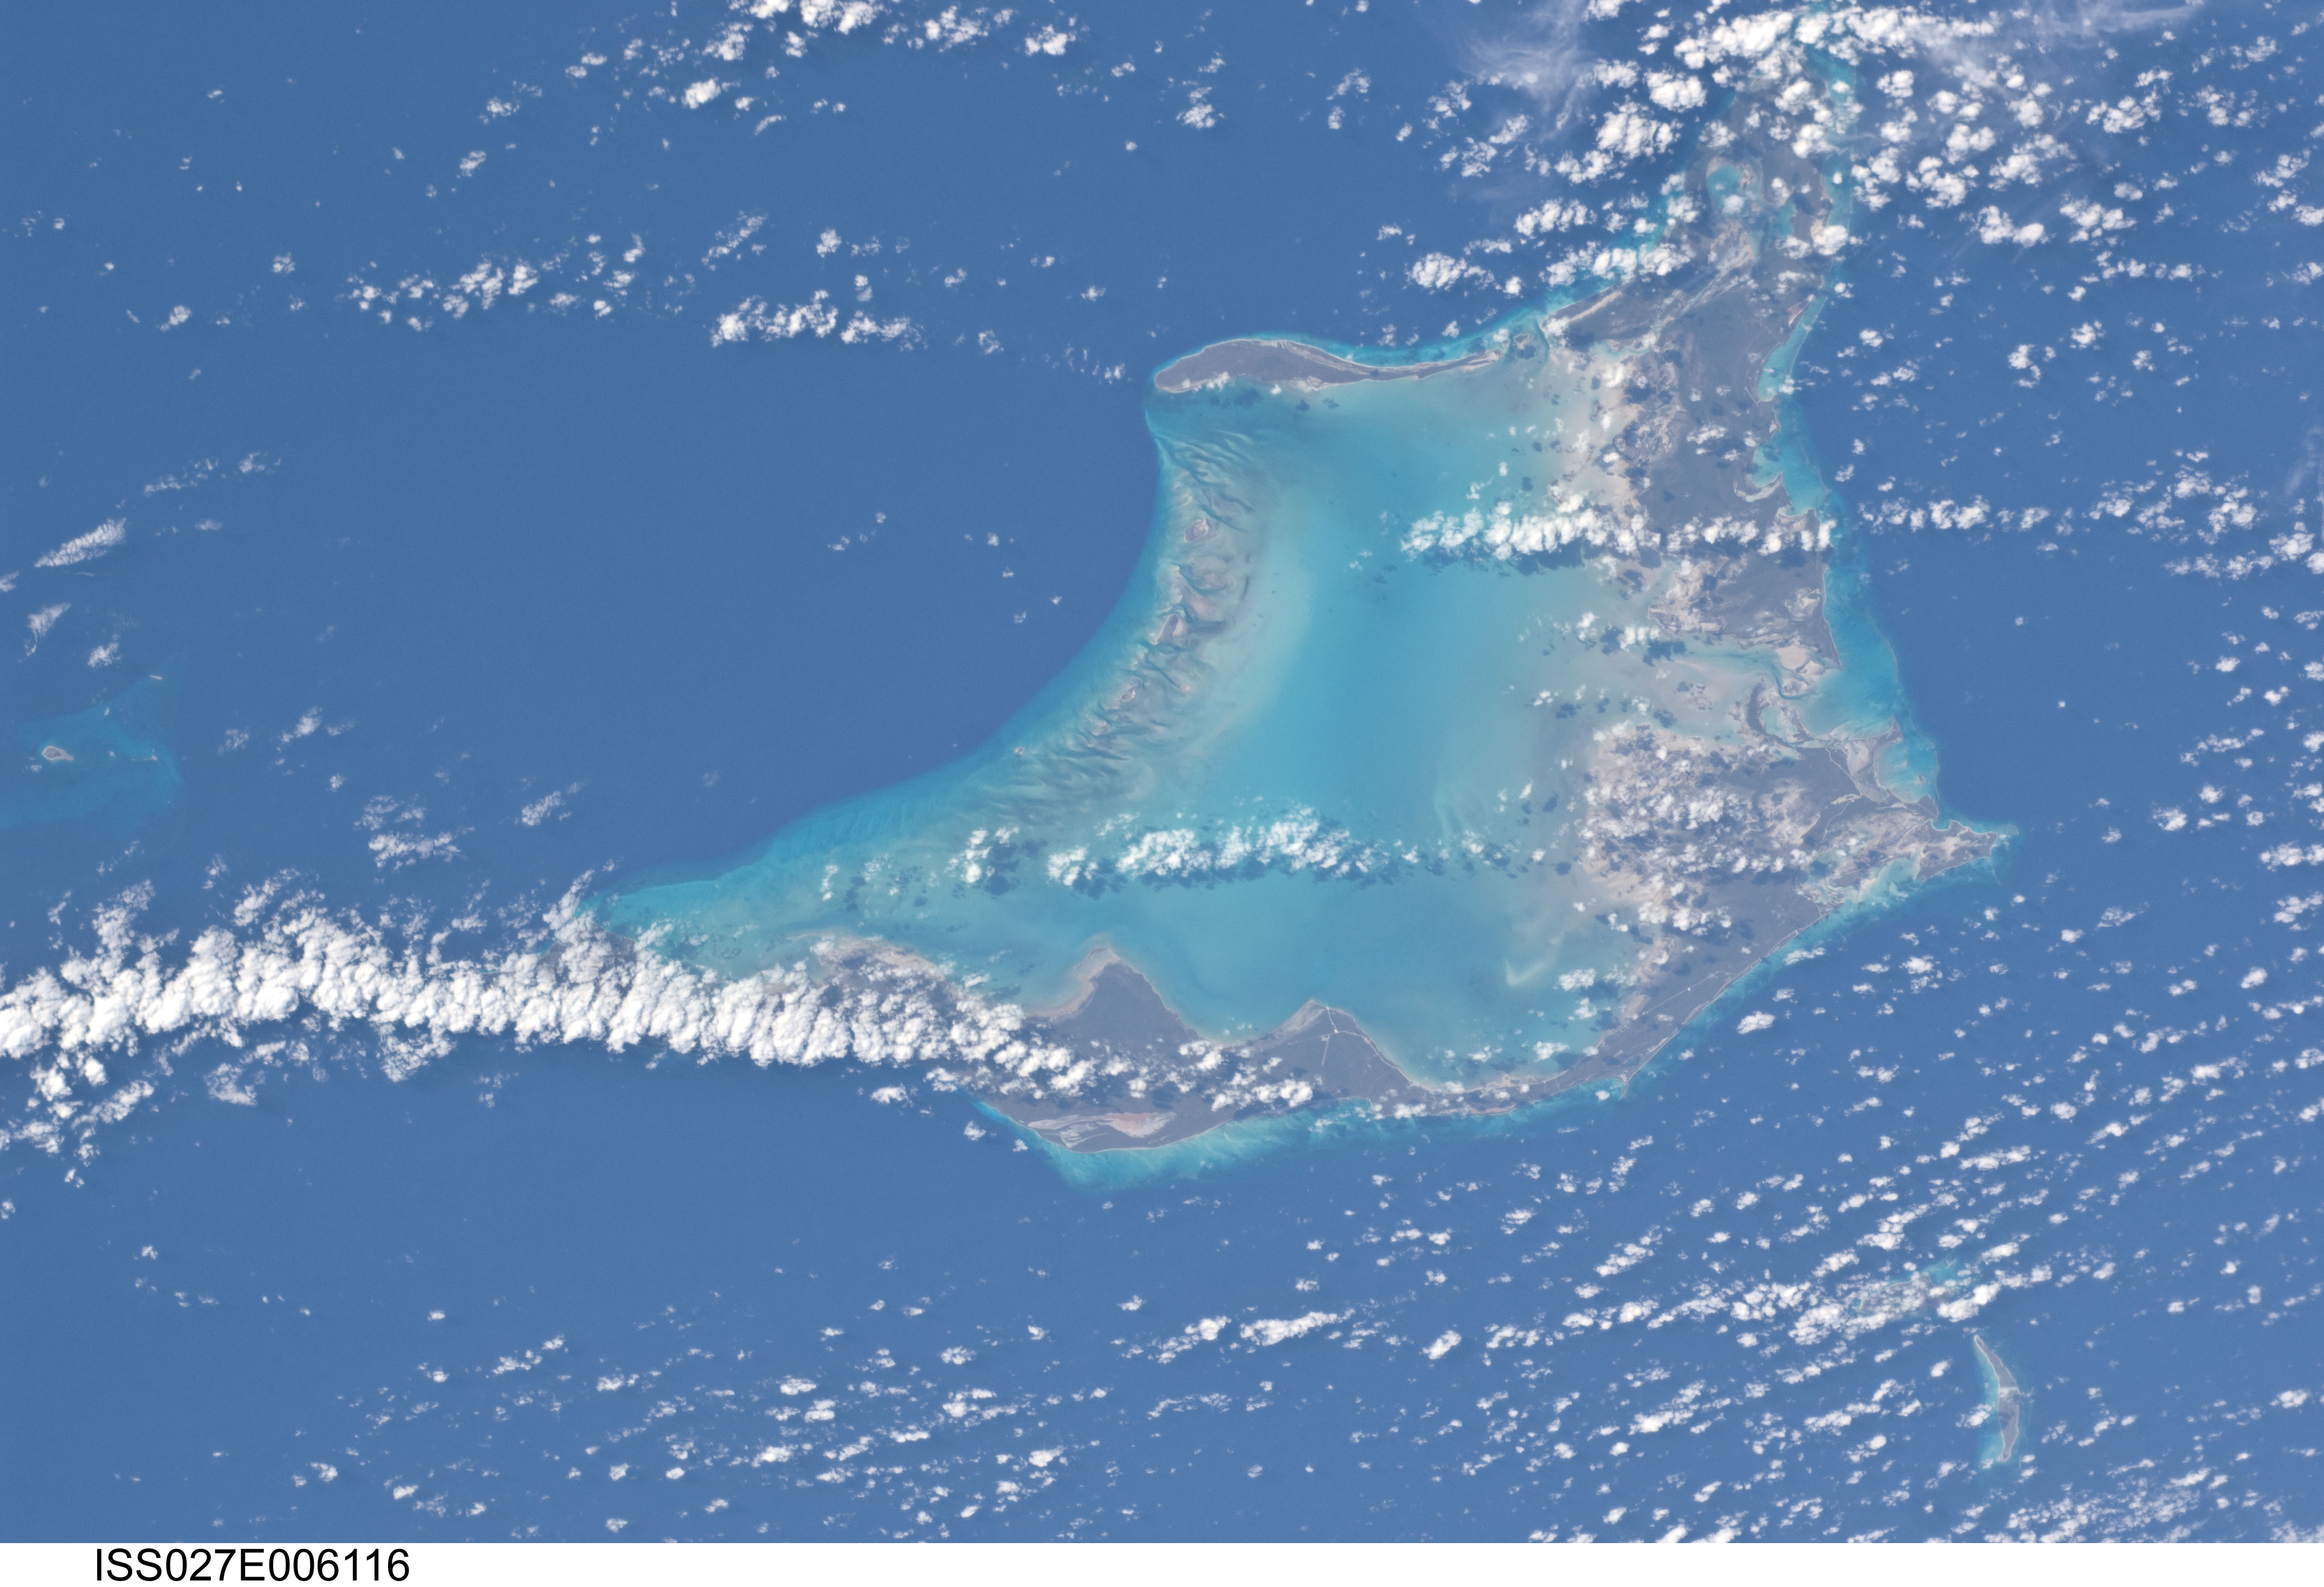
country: BAHAMAS
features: ACKLINS I.,THE BAHAMAS,CROOKED I.
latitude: 22.4
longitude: -74.2
